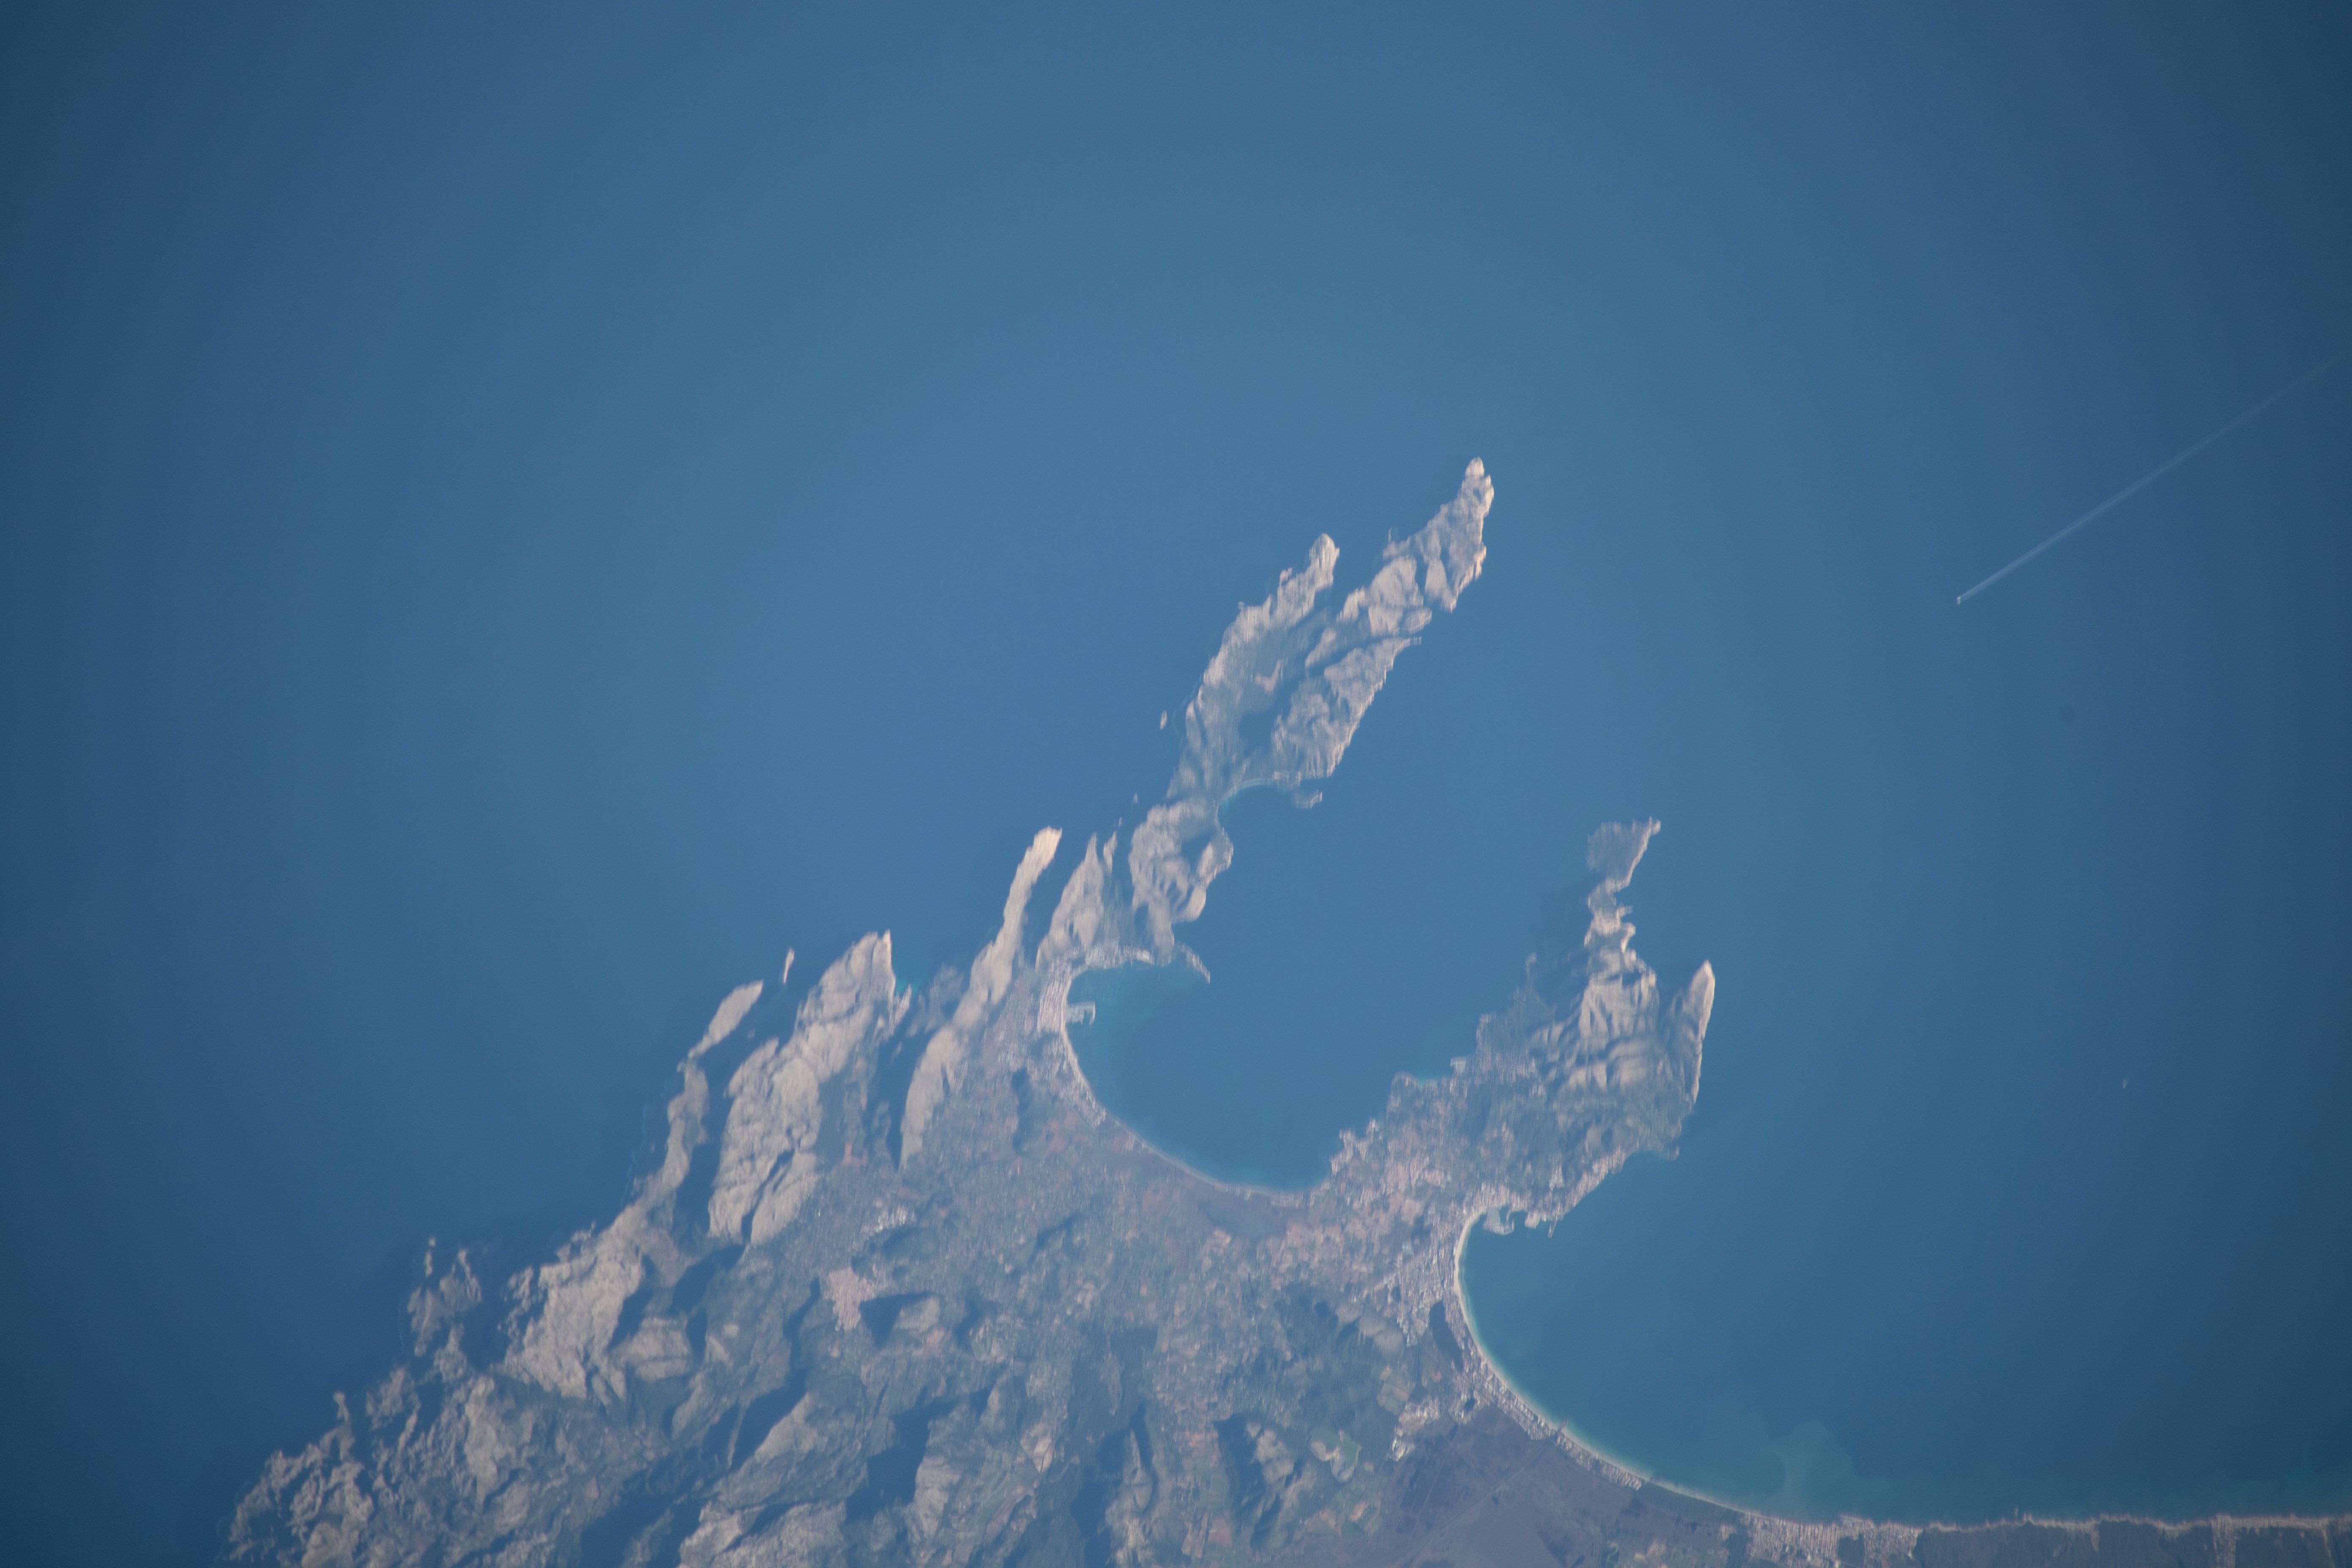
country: BALEARIC ISLANDS
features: MEDITERRANEAN SEA,BAY OF POLLENCA,MALLORCA ISLAND
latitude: 39.9
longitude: 3.1
